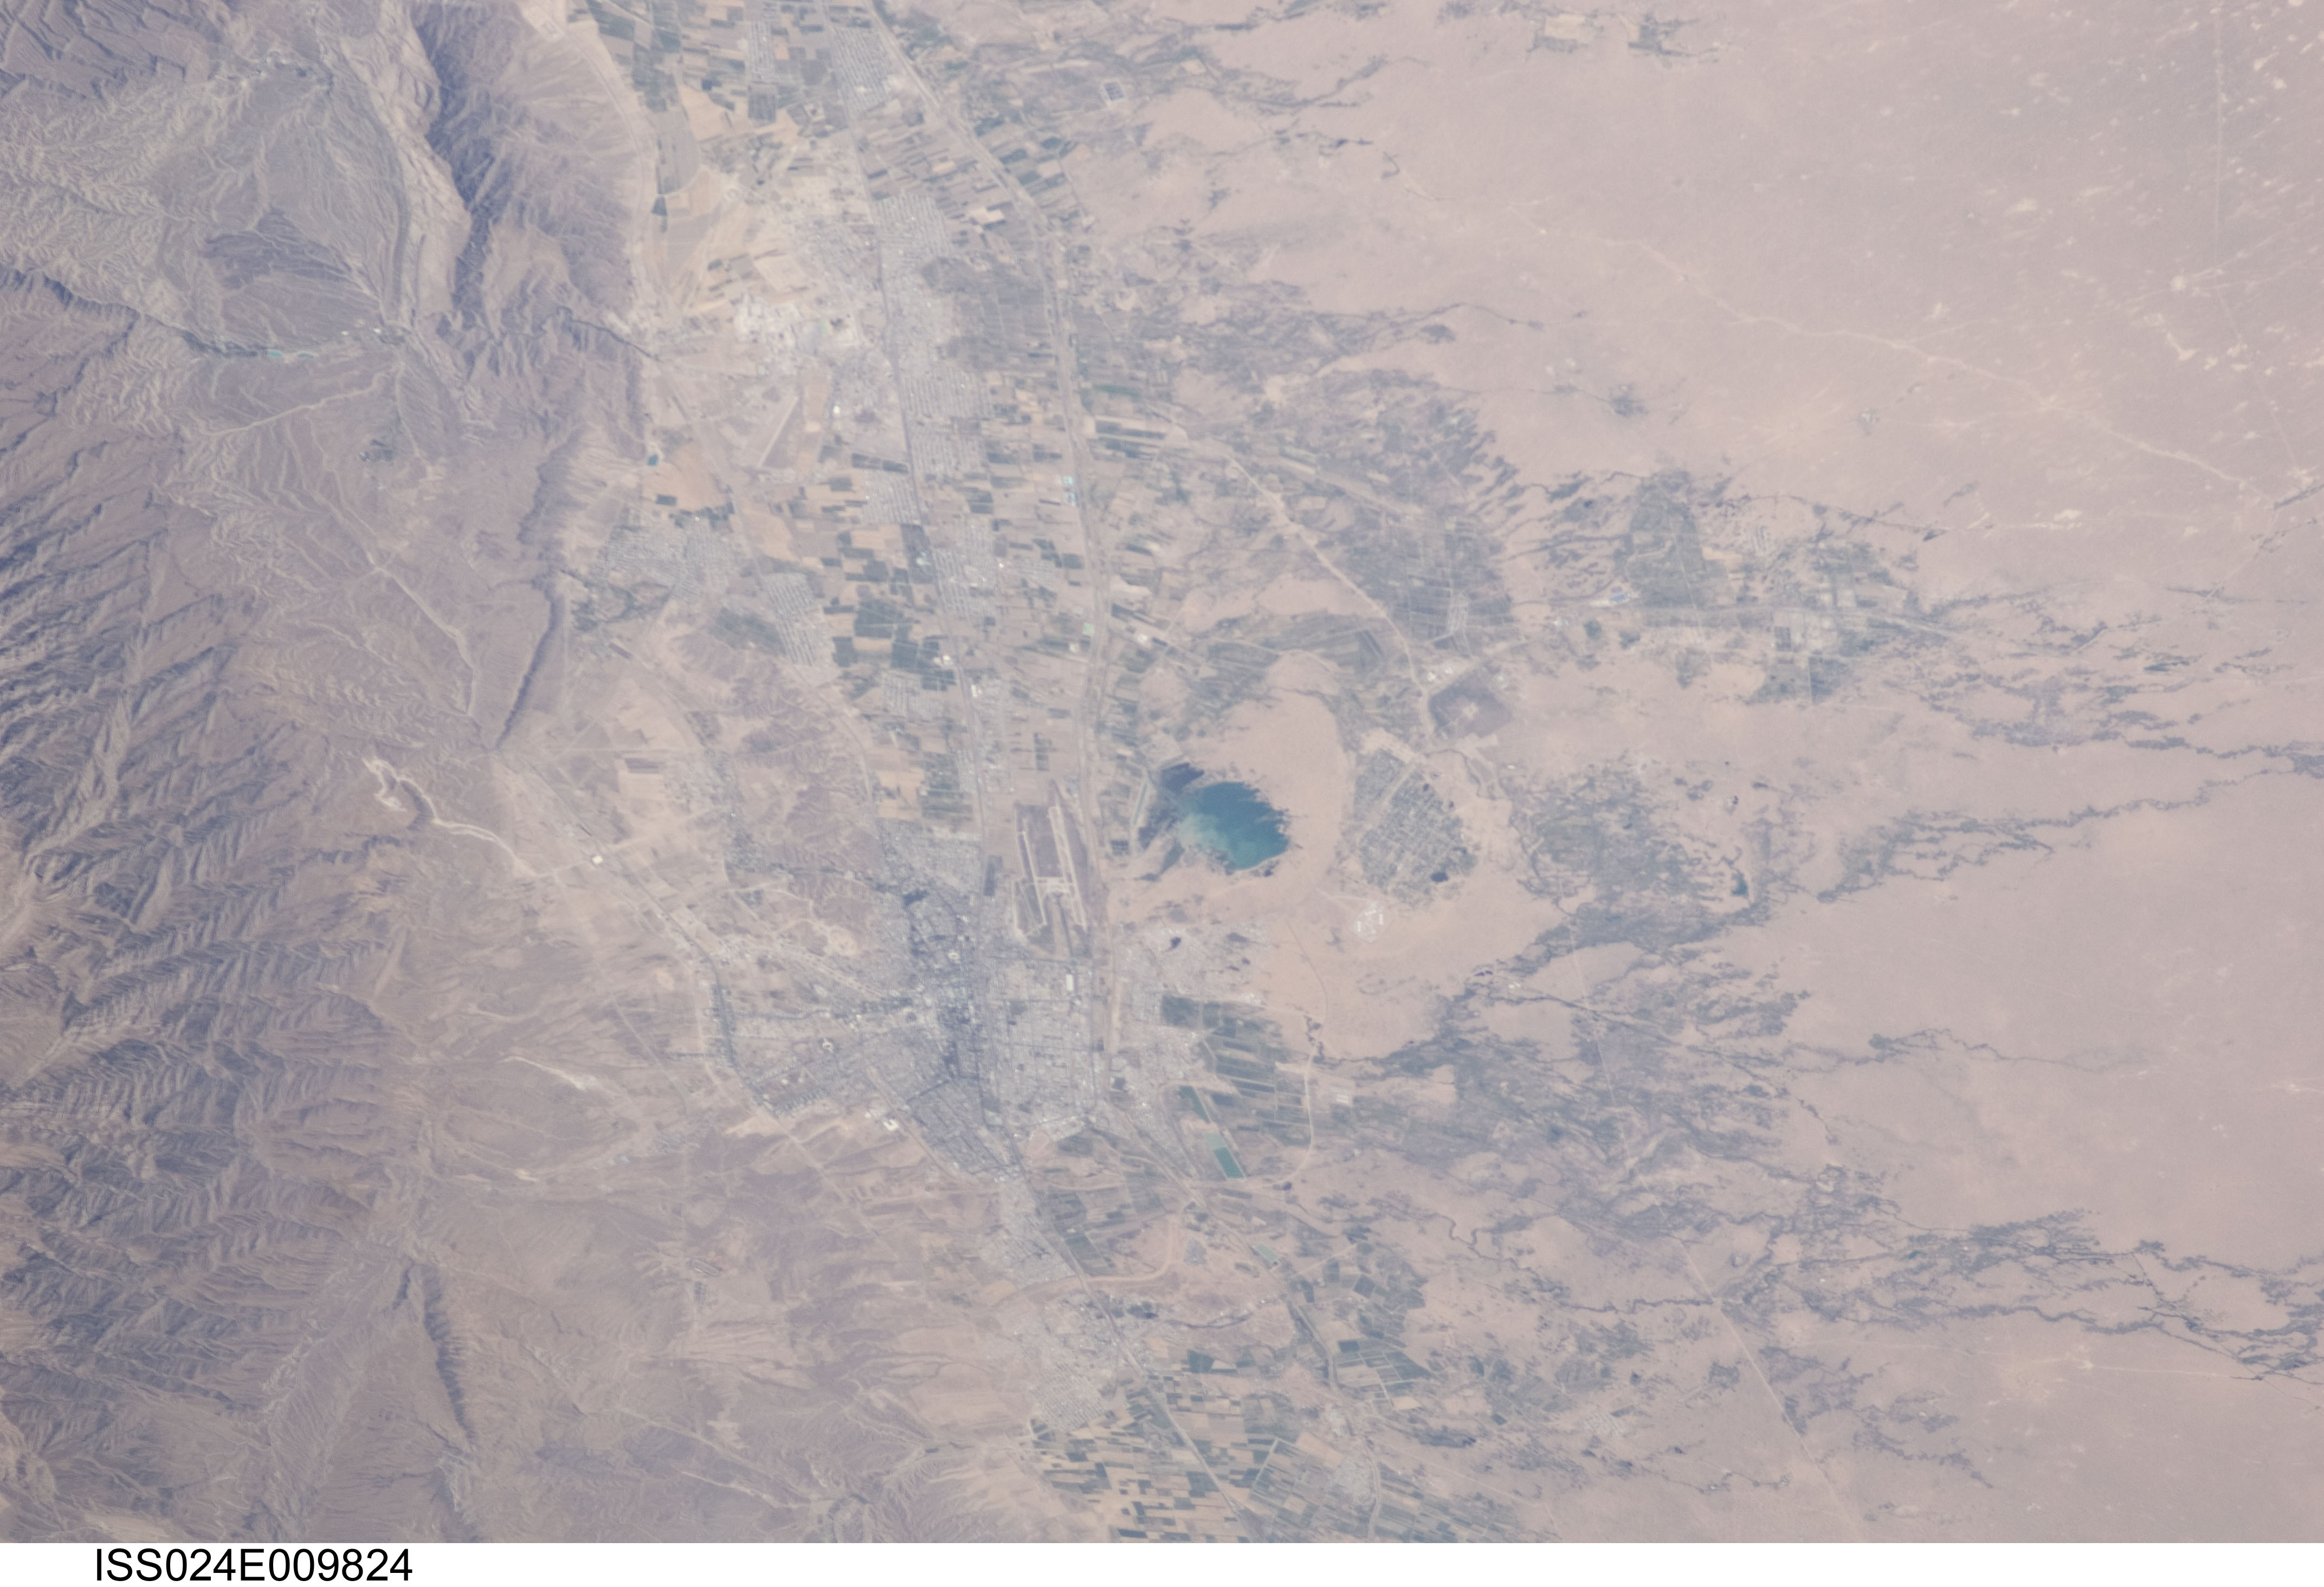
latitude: 38.0
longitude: 58.4
